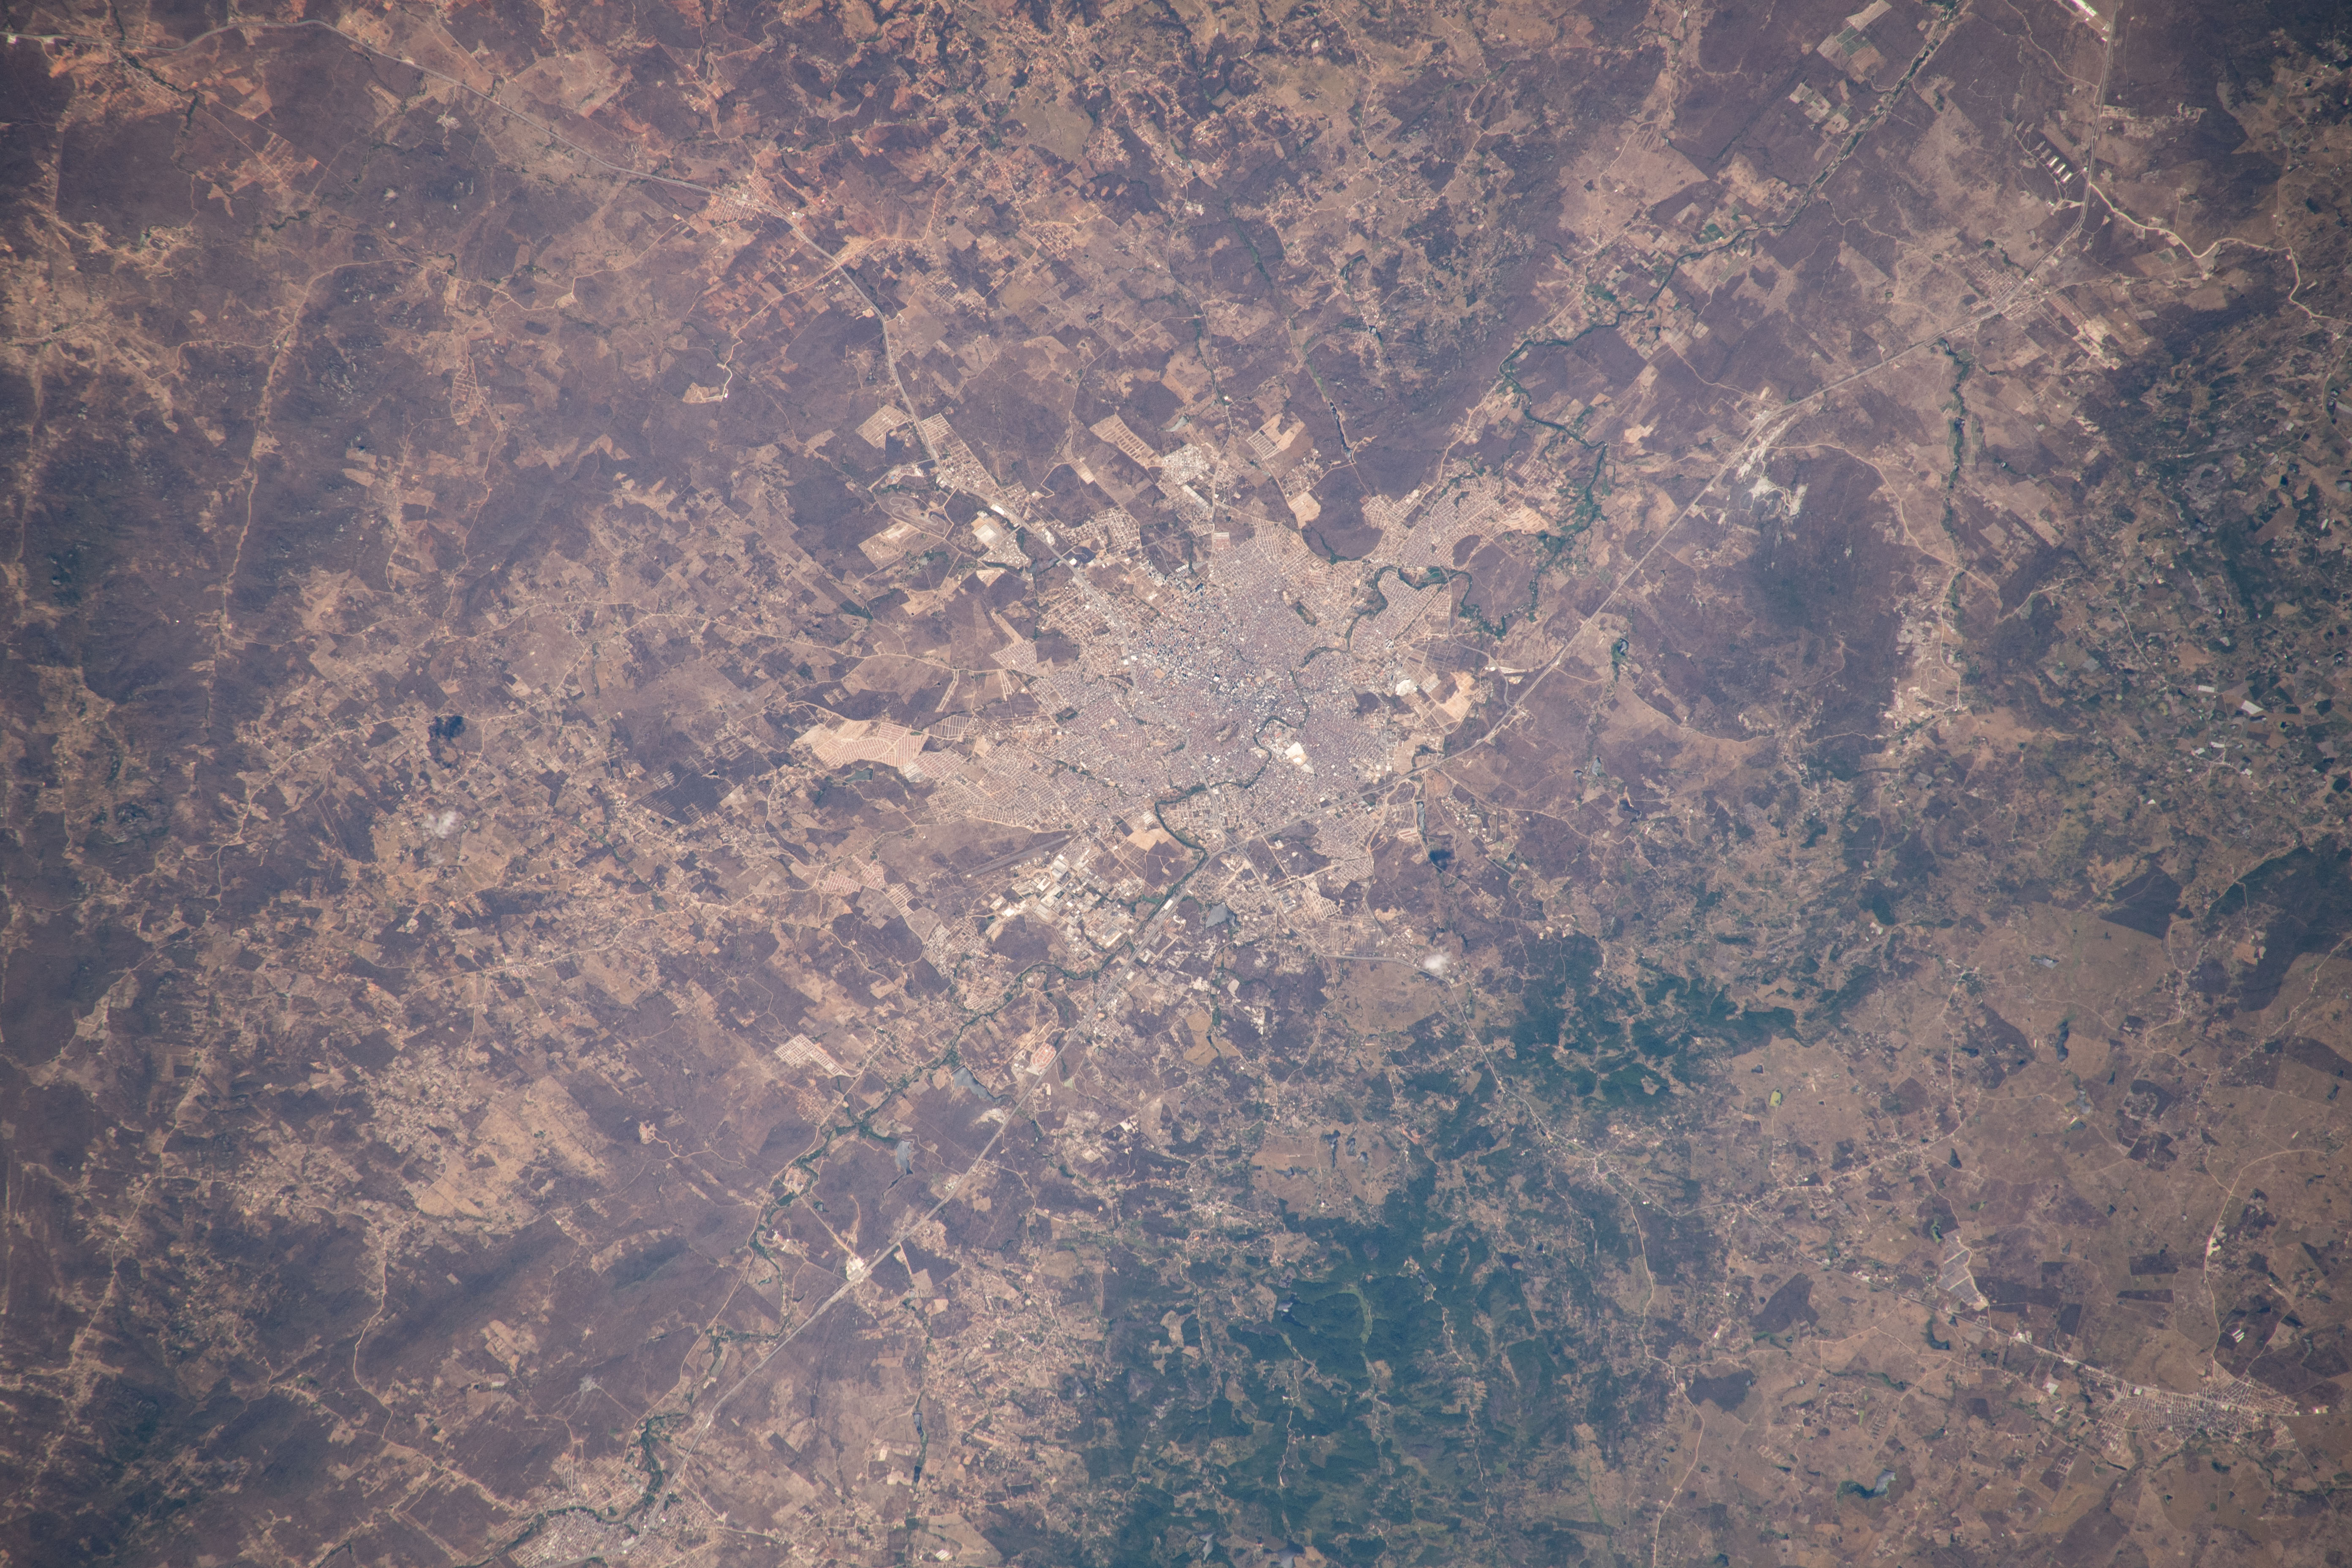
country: BRAZIL
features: CARUARU
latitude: -8.3
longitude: -36.0
